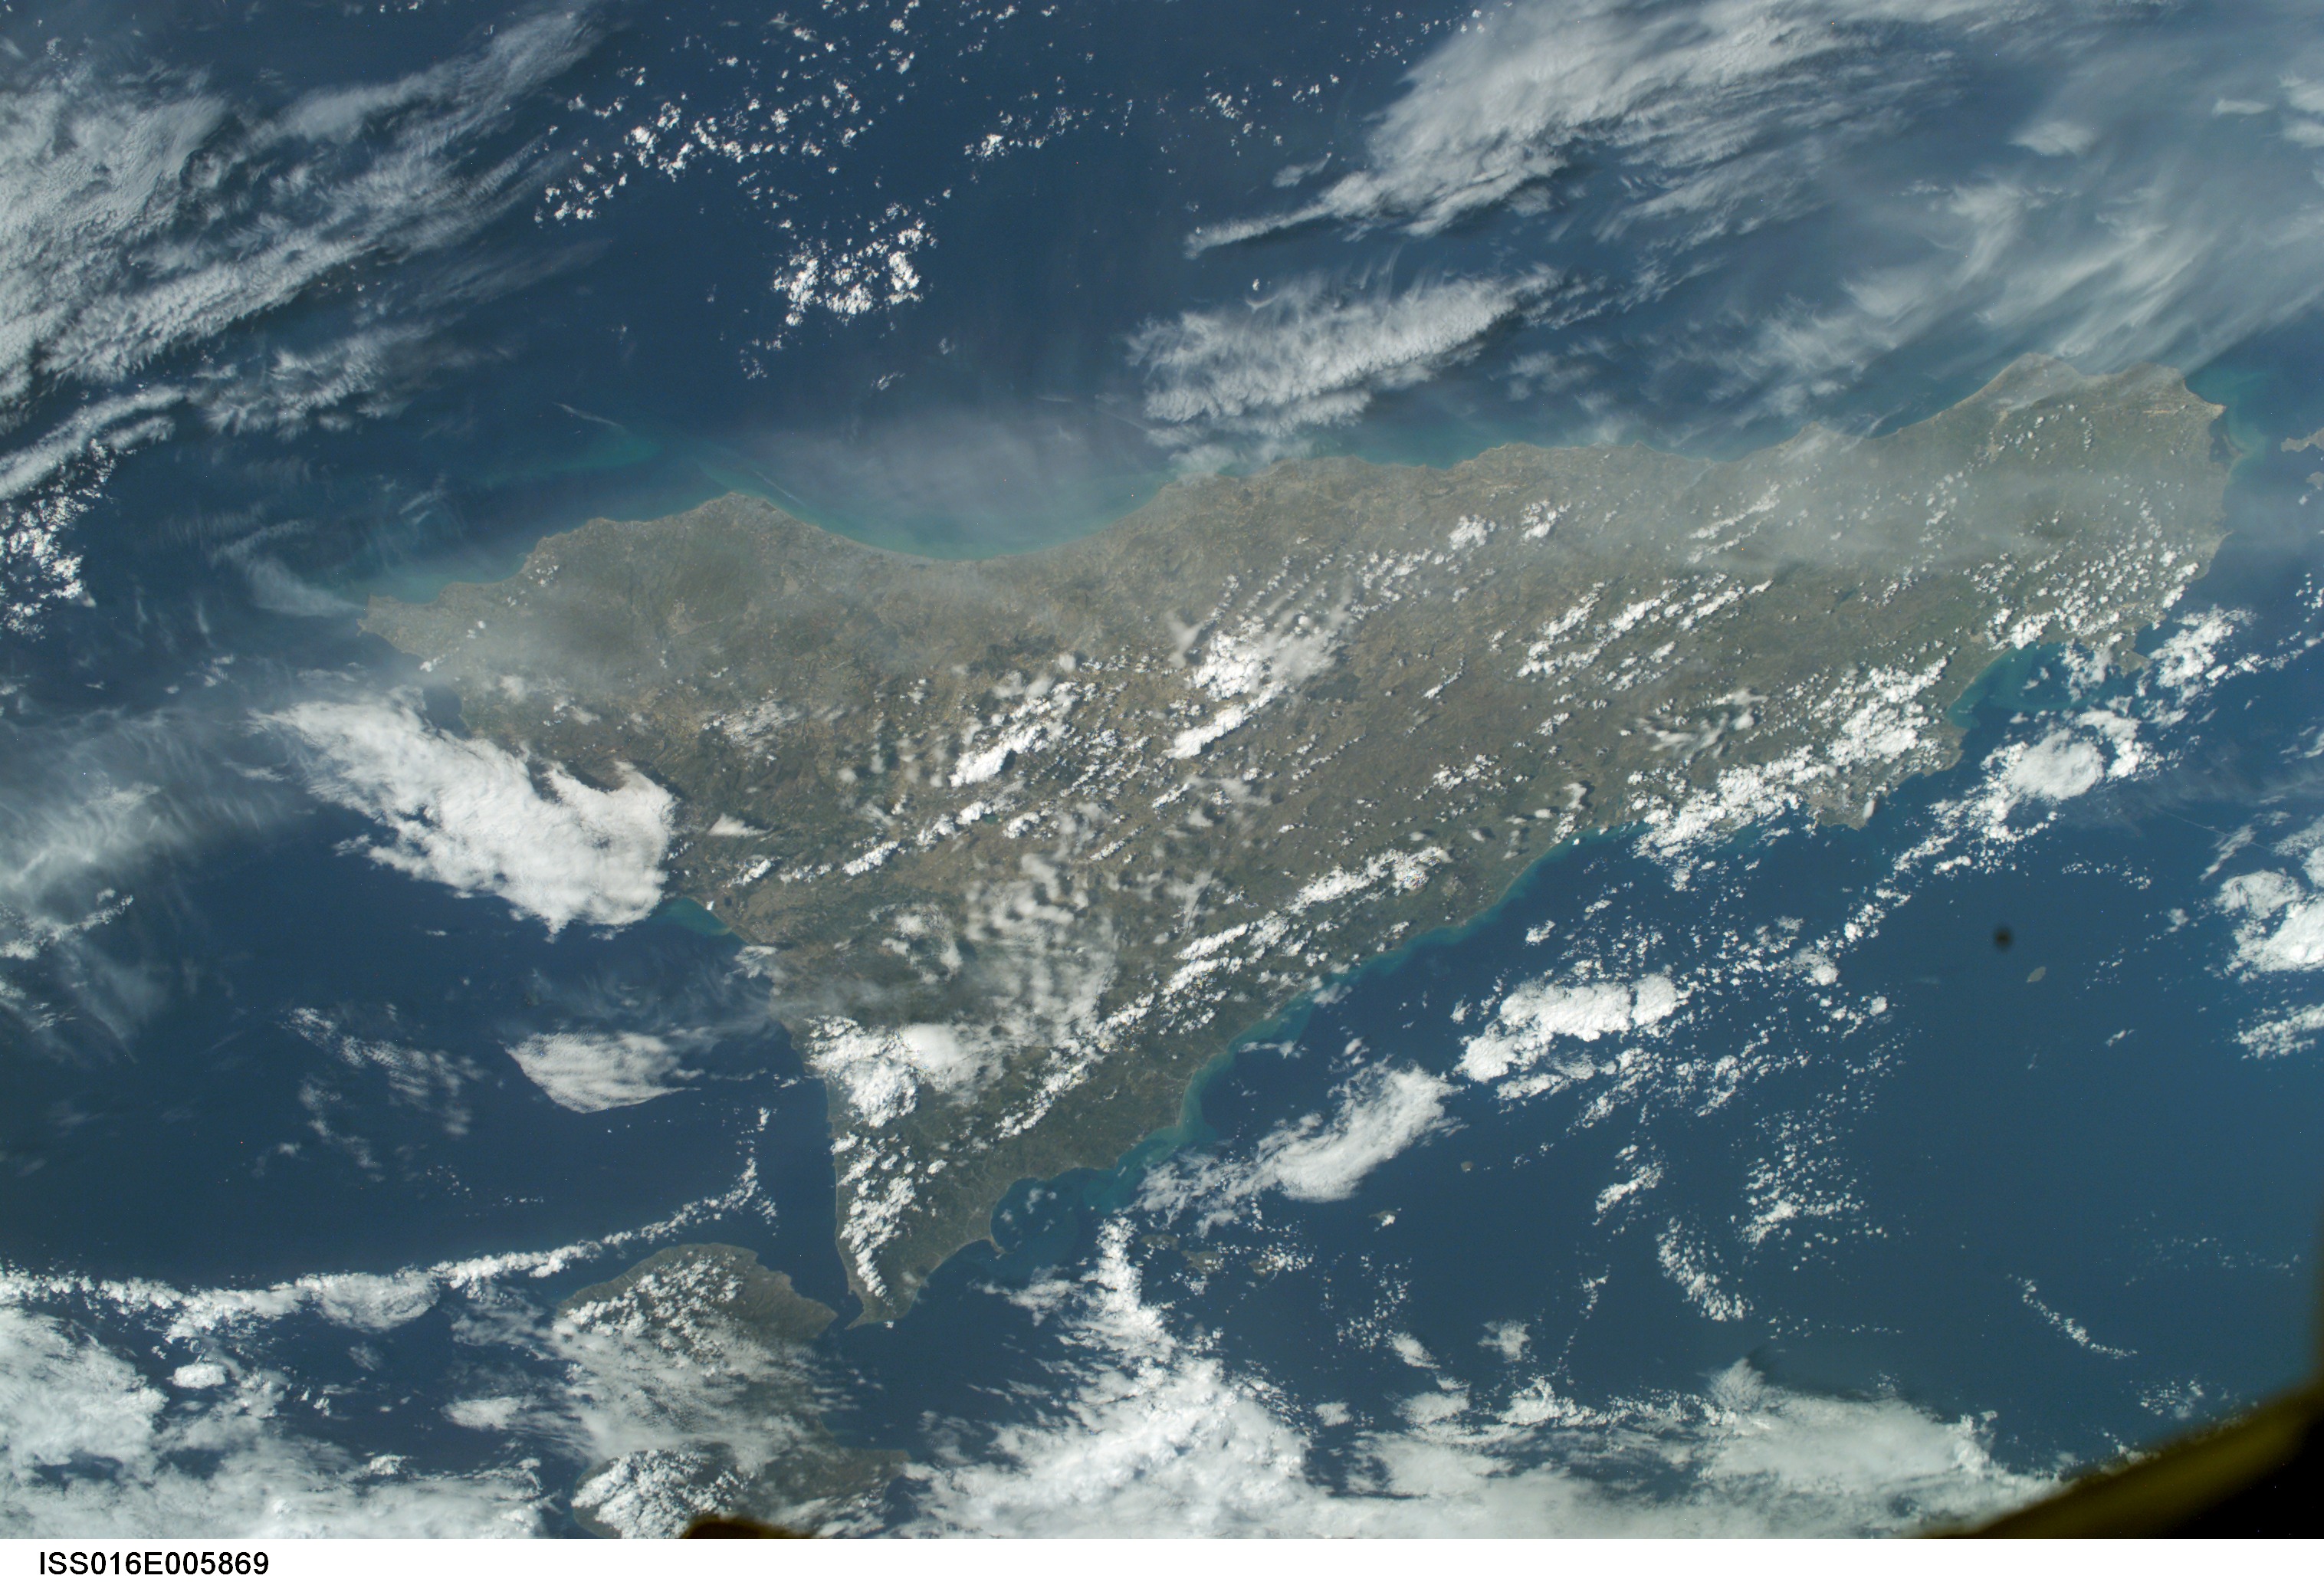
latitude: 37.5
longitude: 13.5
